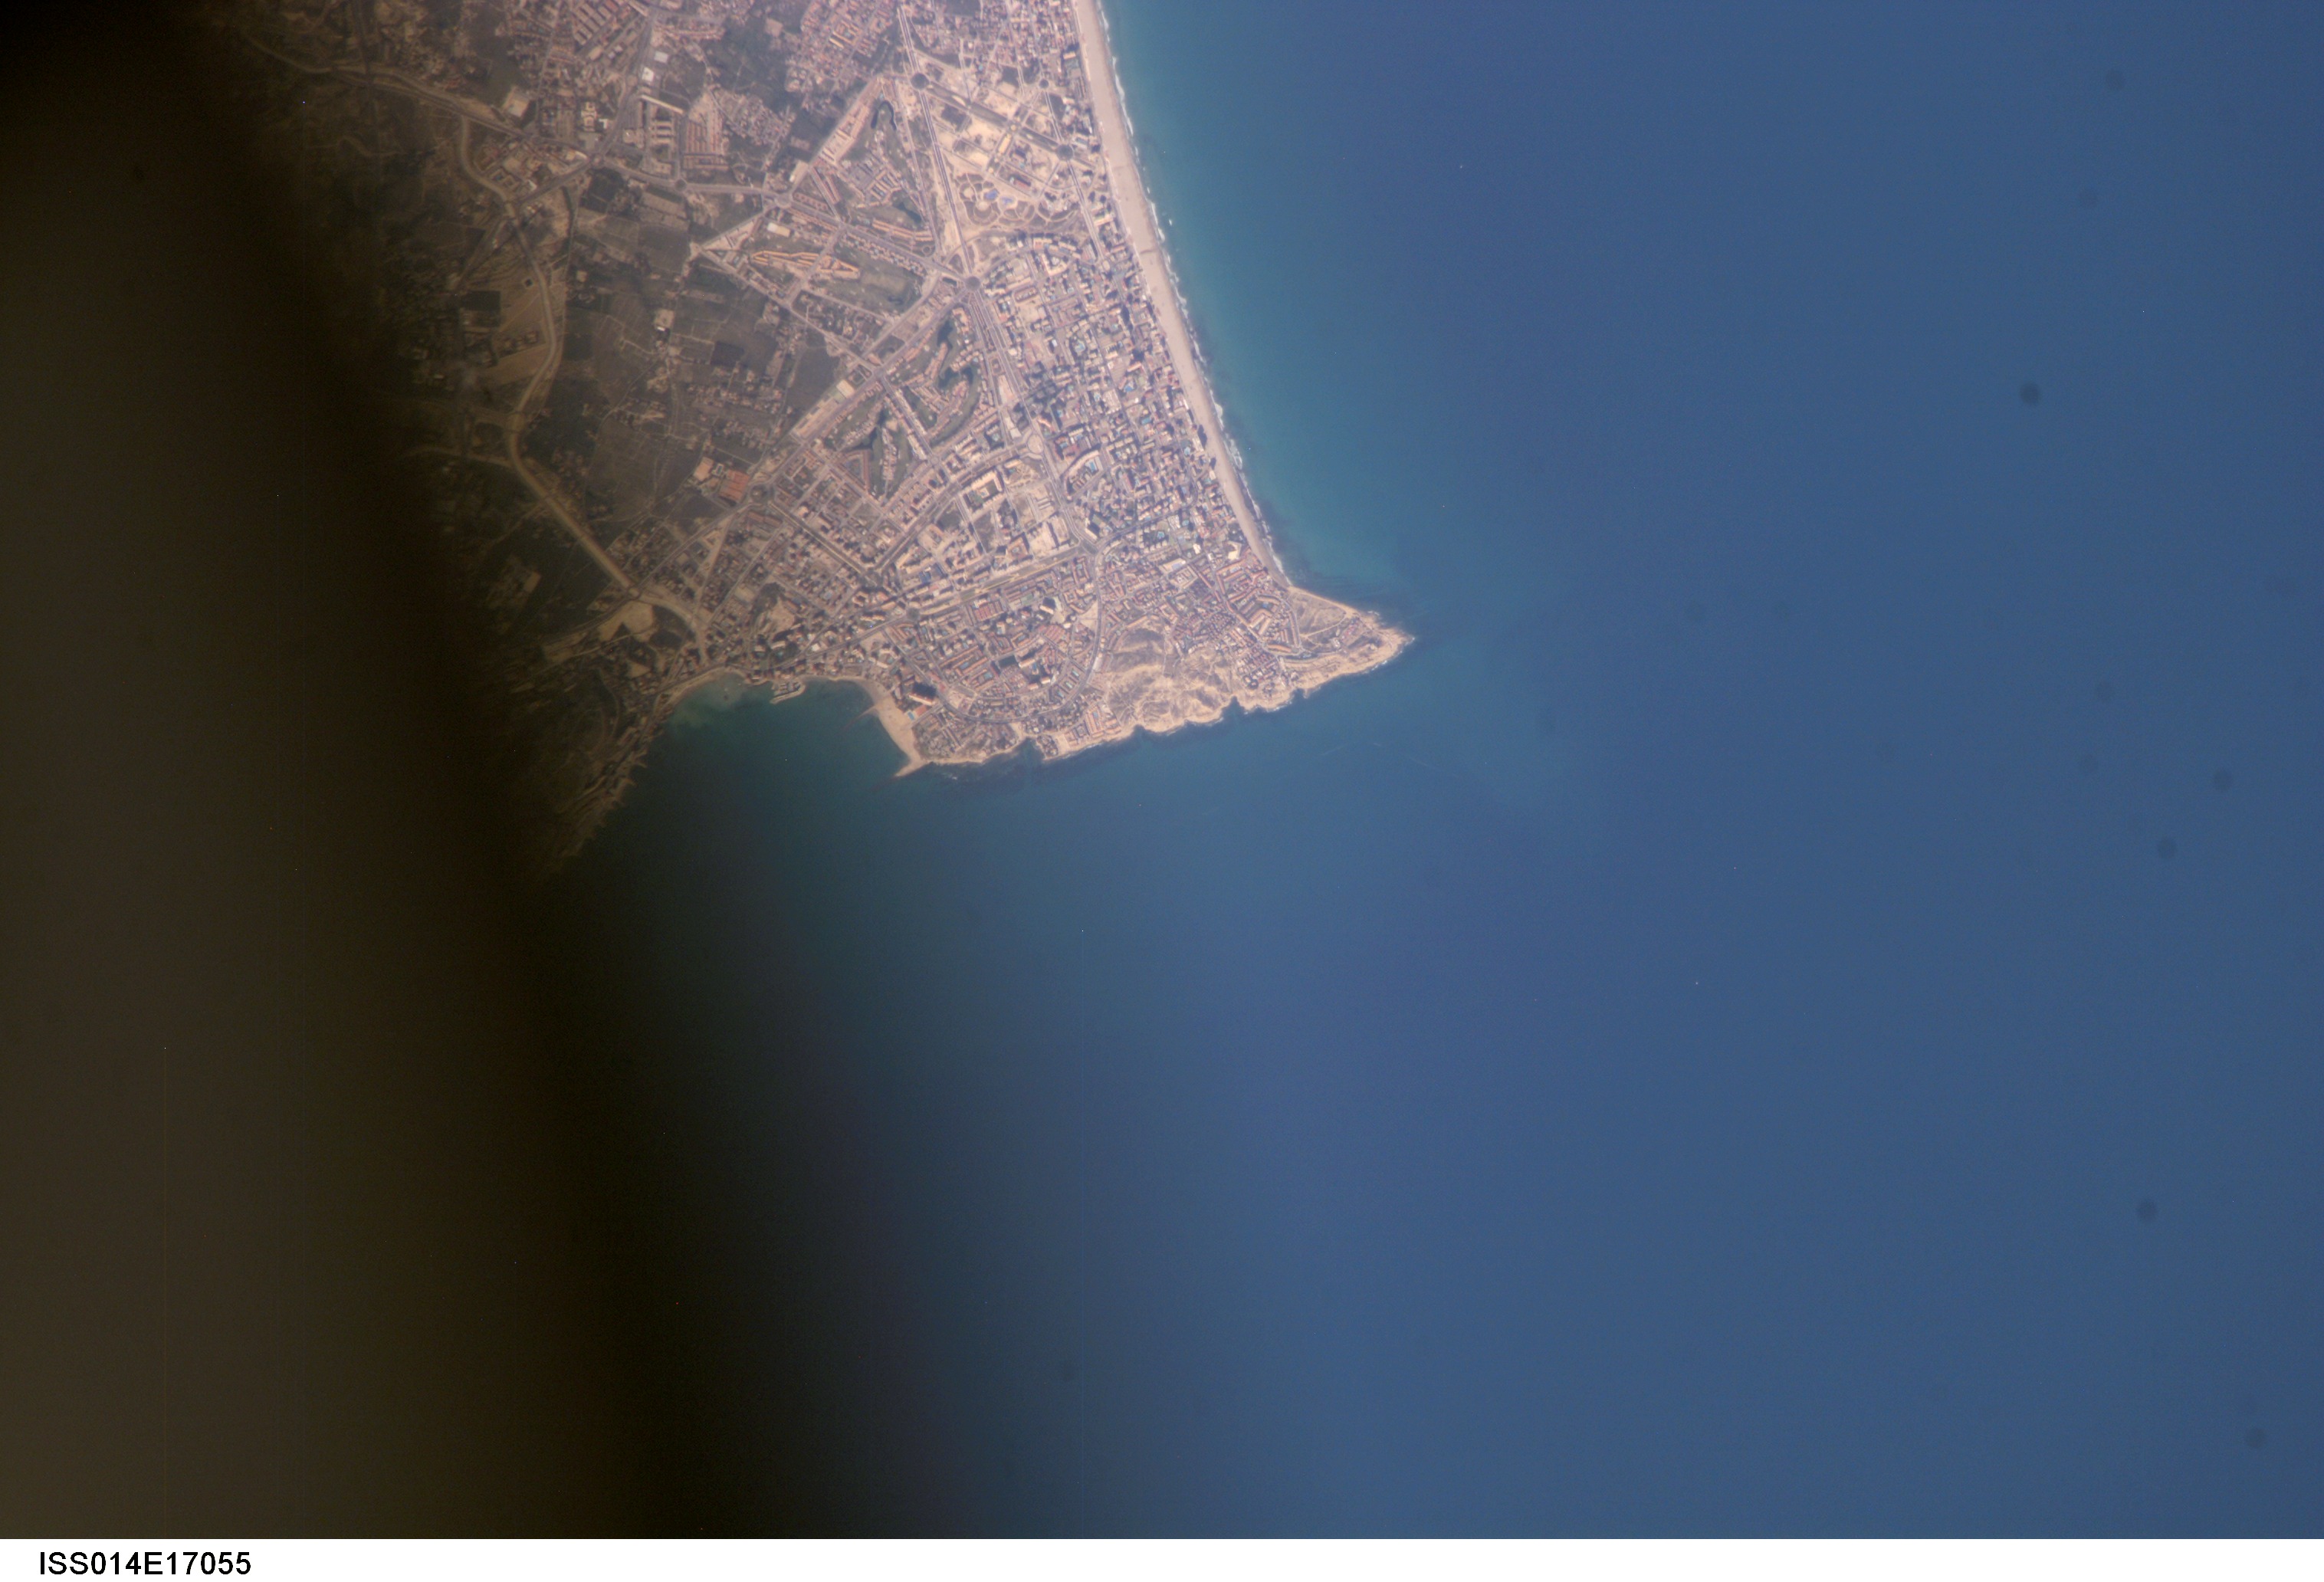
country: SPAIN
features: C . OF LAS HUERTAS, BEACHES
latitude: 38.3
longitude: -0.4
